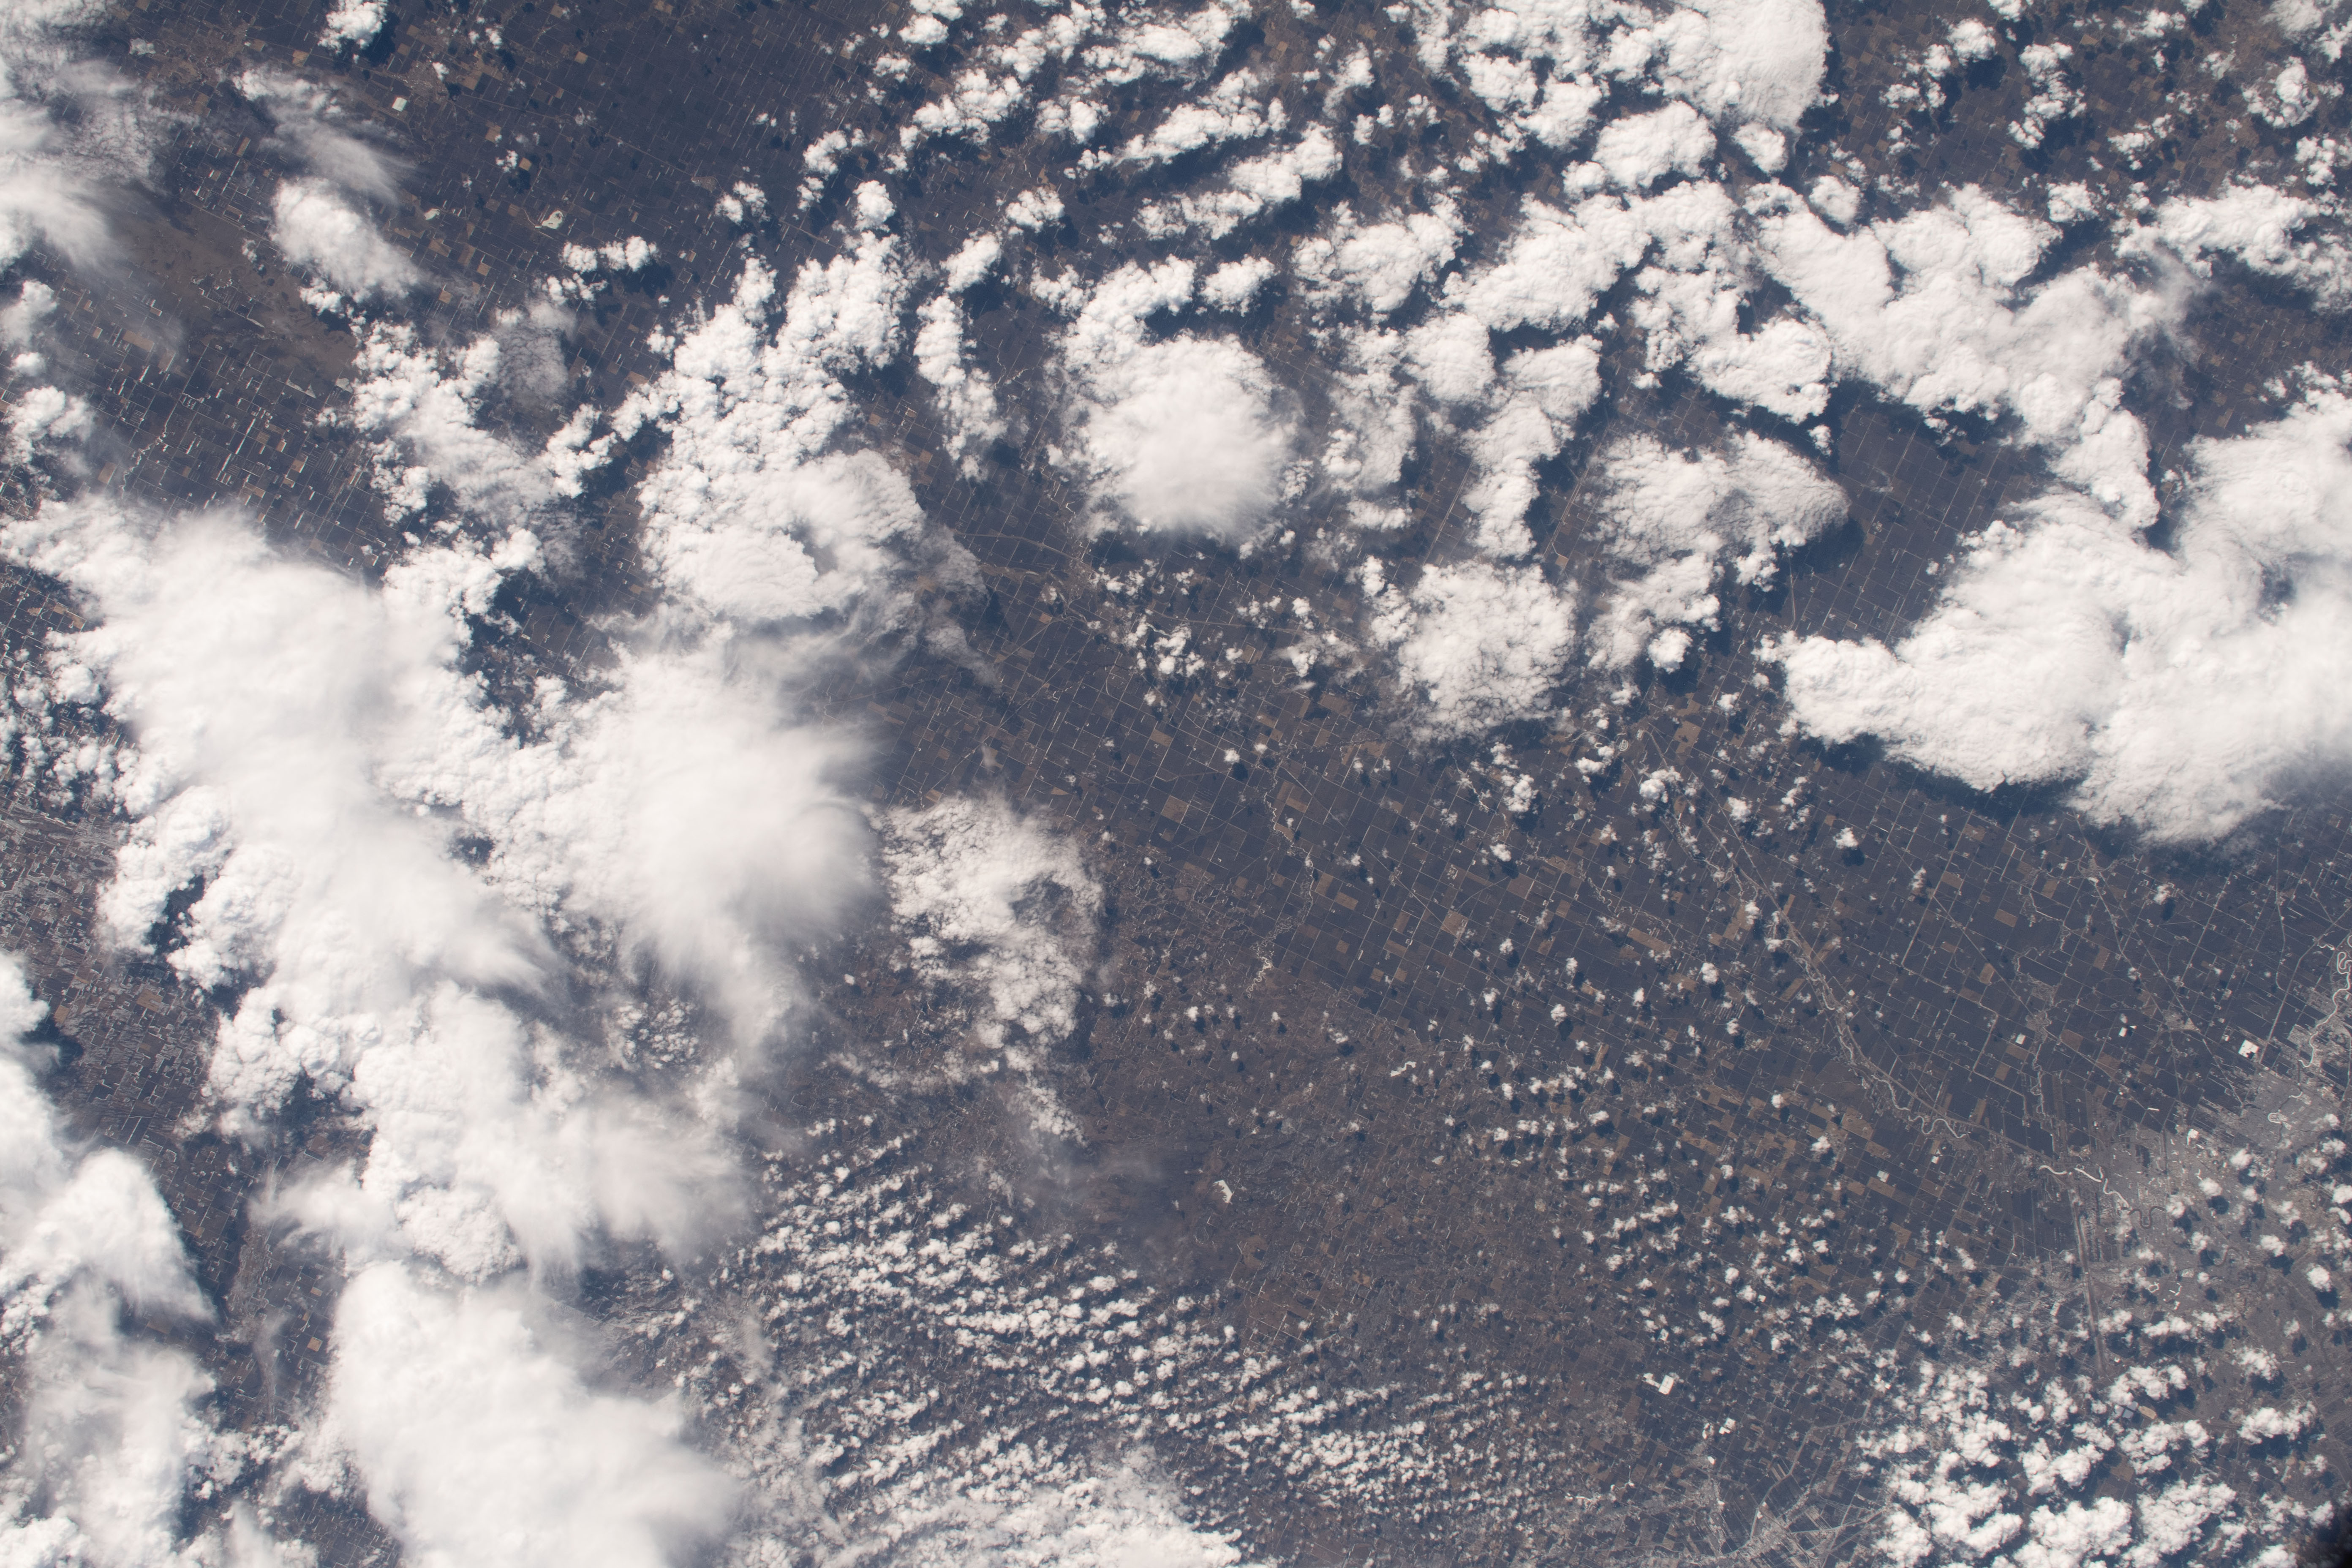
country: CANADA-M
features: AGRICULTURE, PRAIRIE
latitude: 49.1
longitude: -97.1
